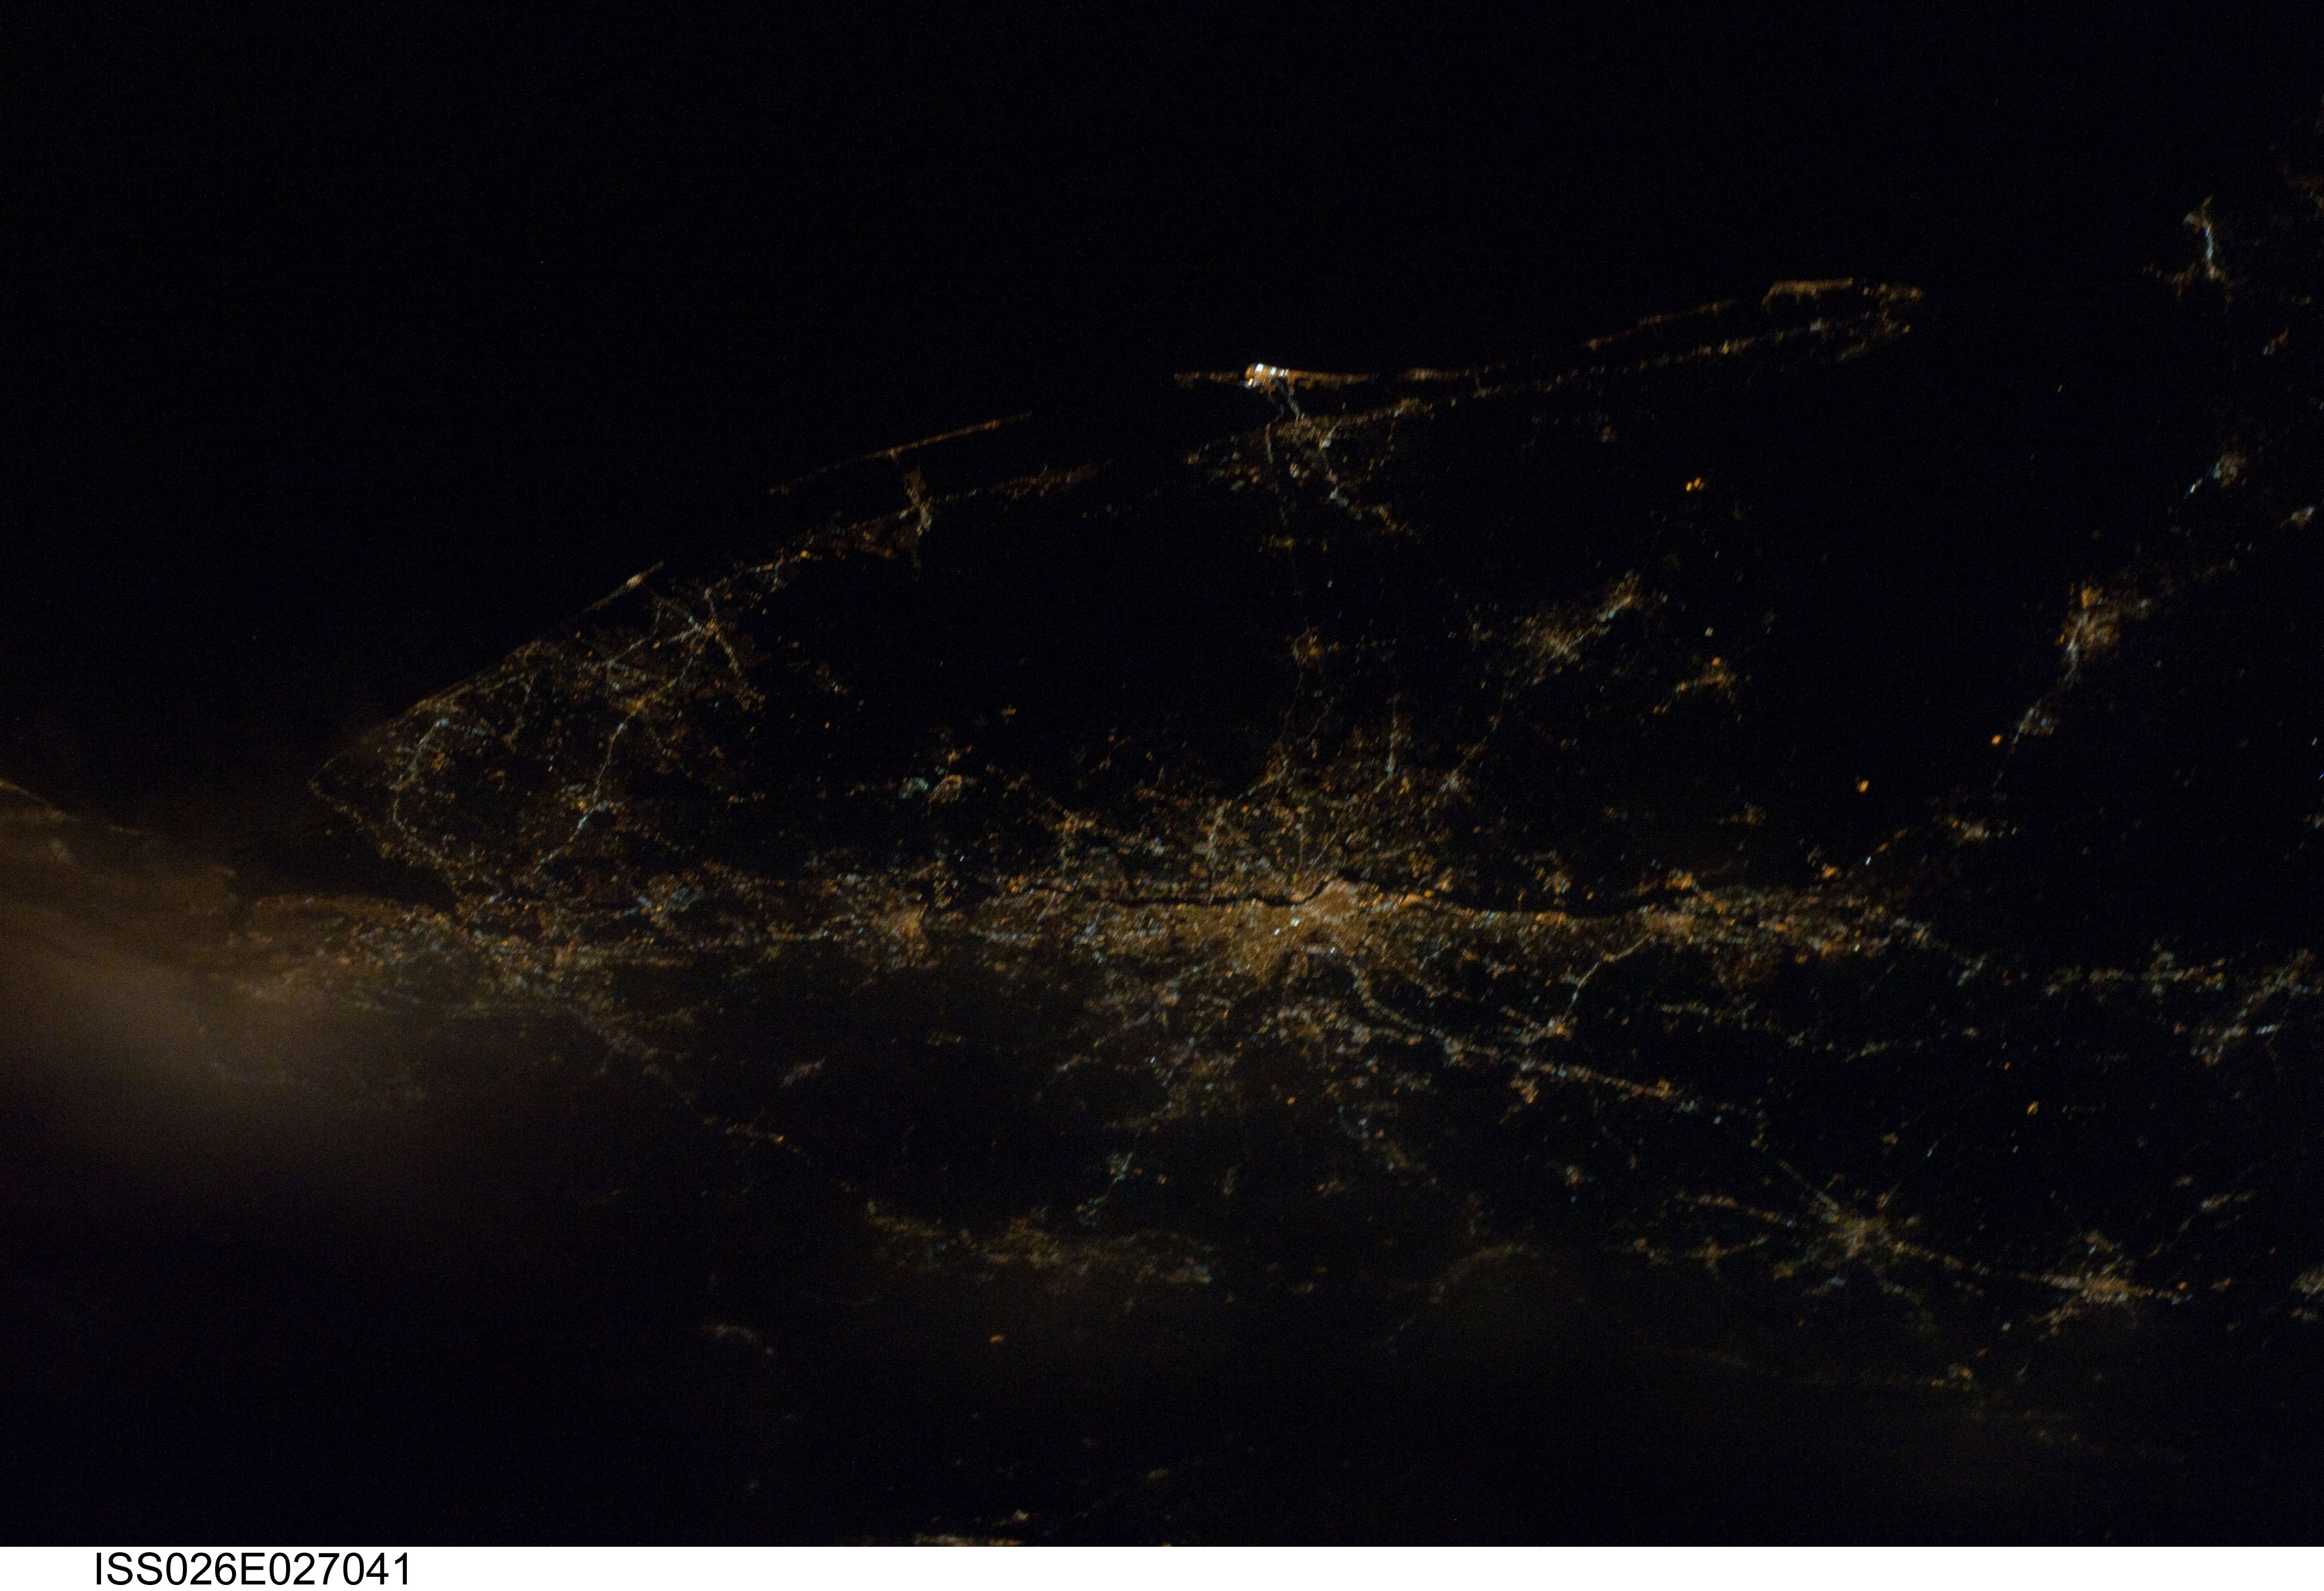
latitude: 39.4
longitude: -74.5
